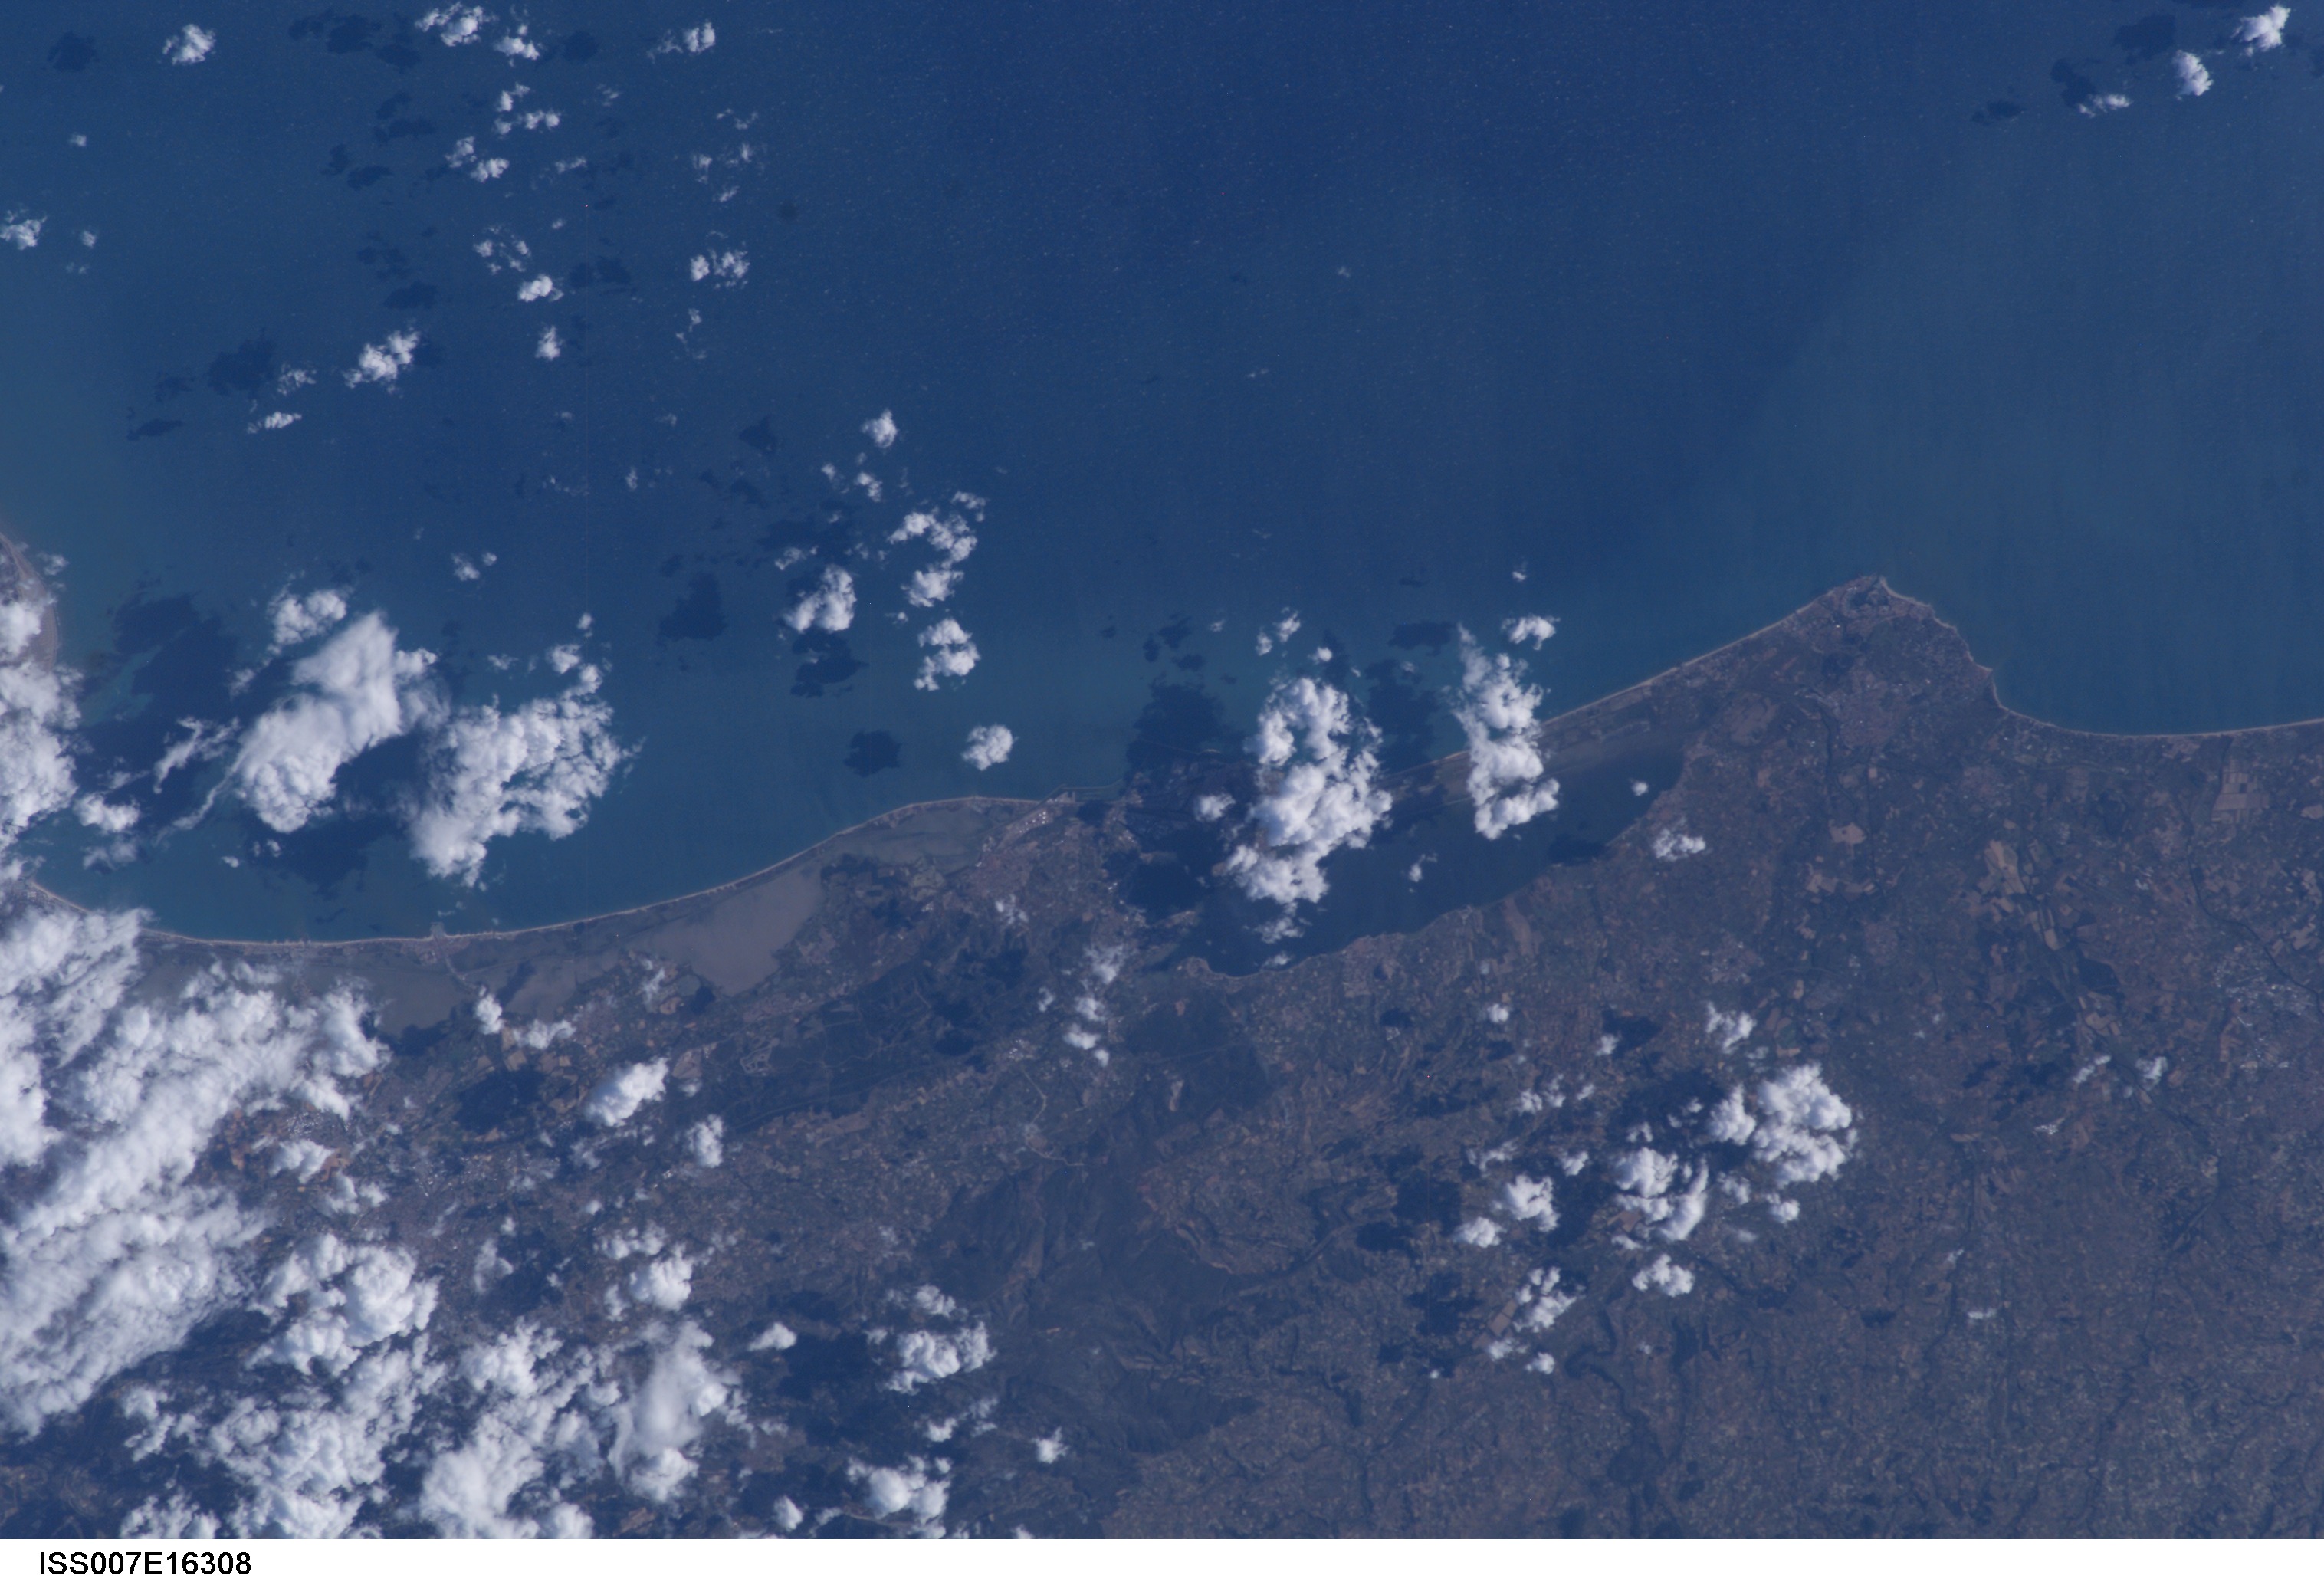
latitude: 43.5
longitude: 3.5
